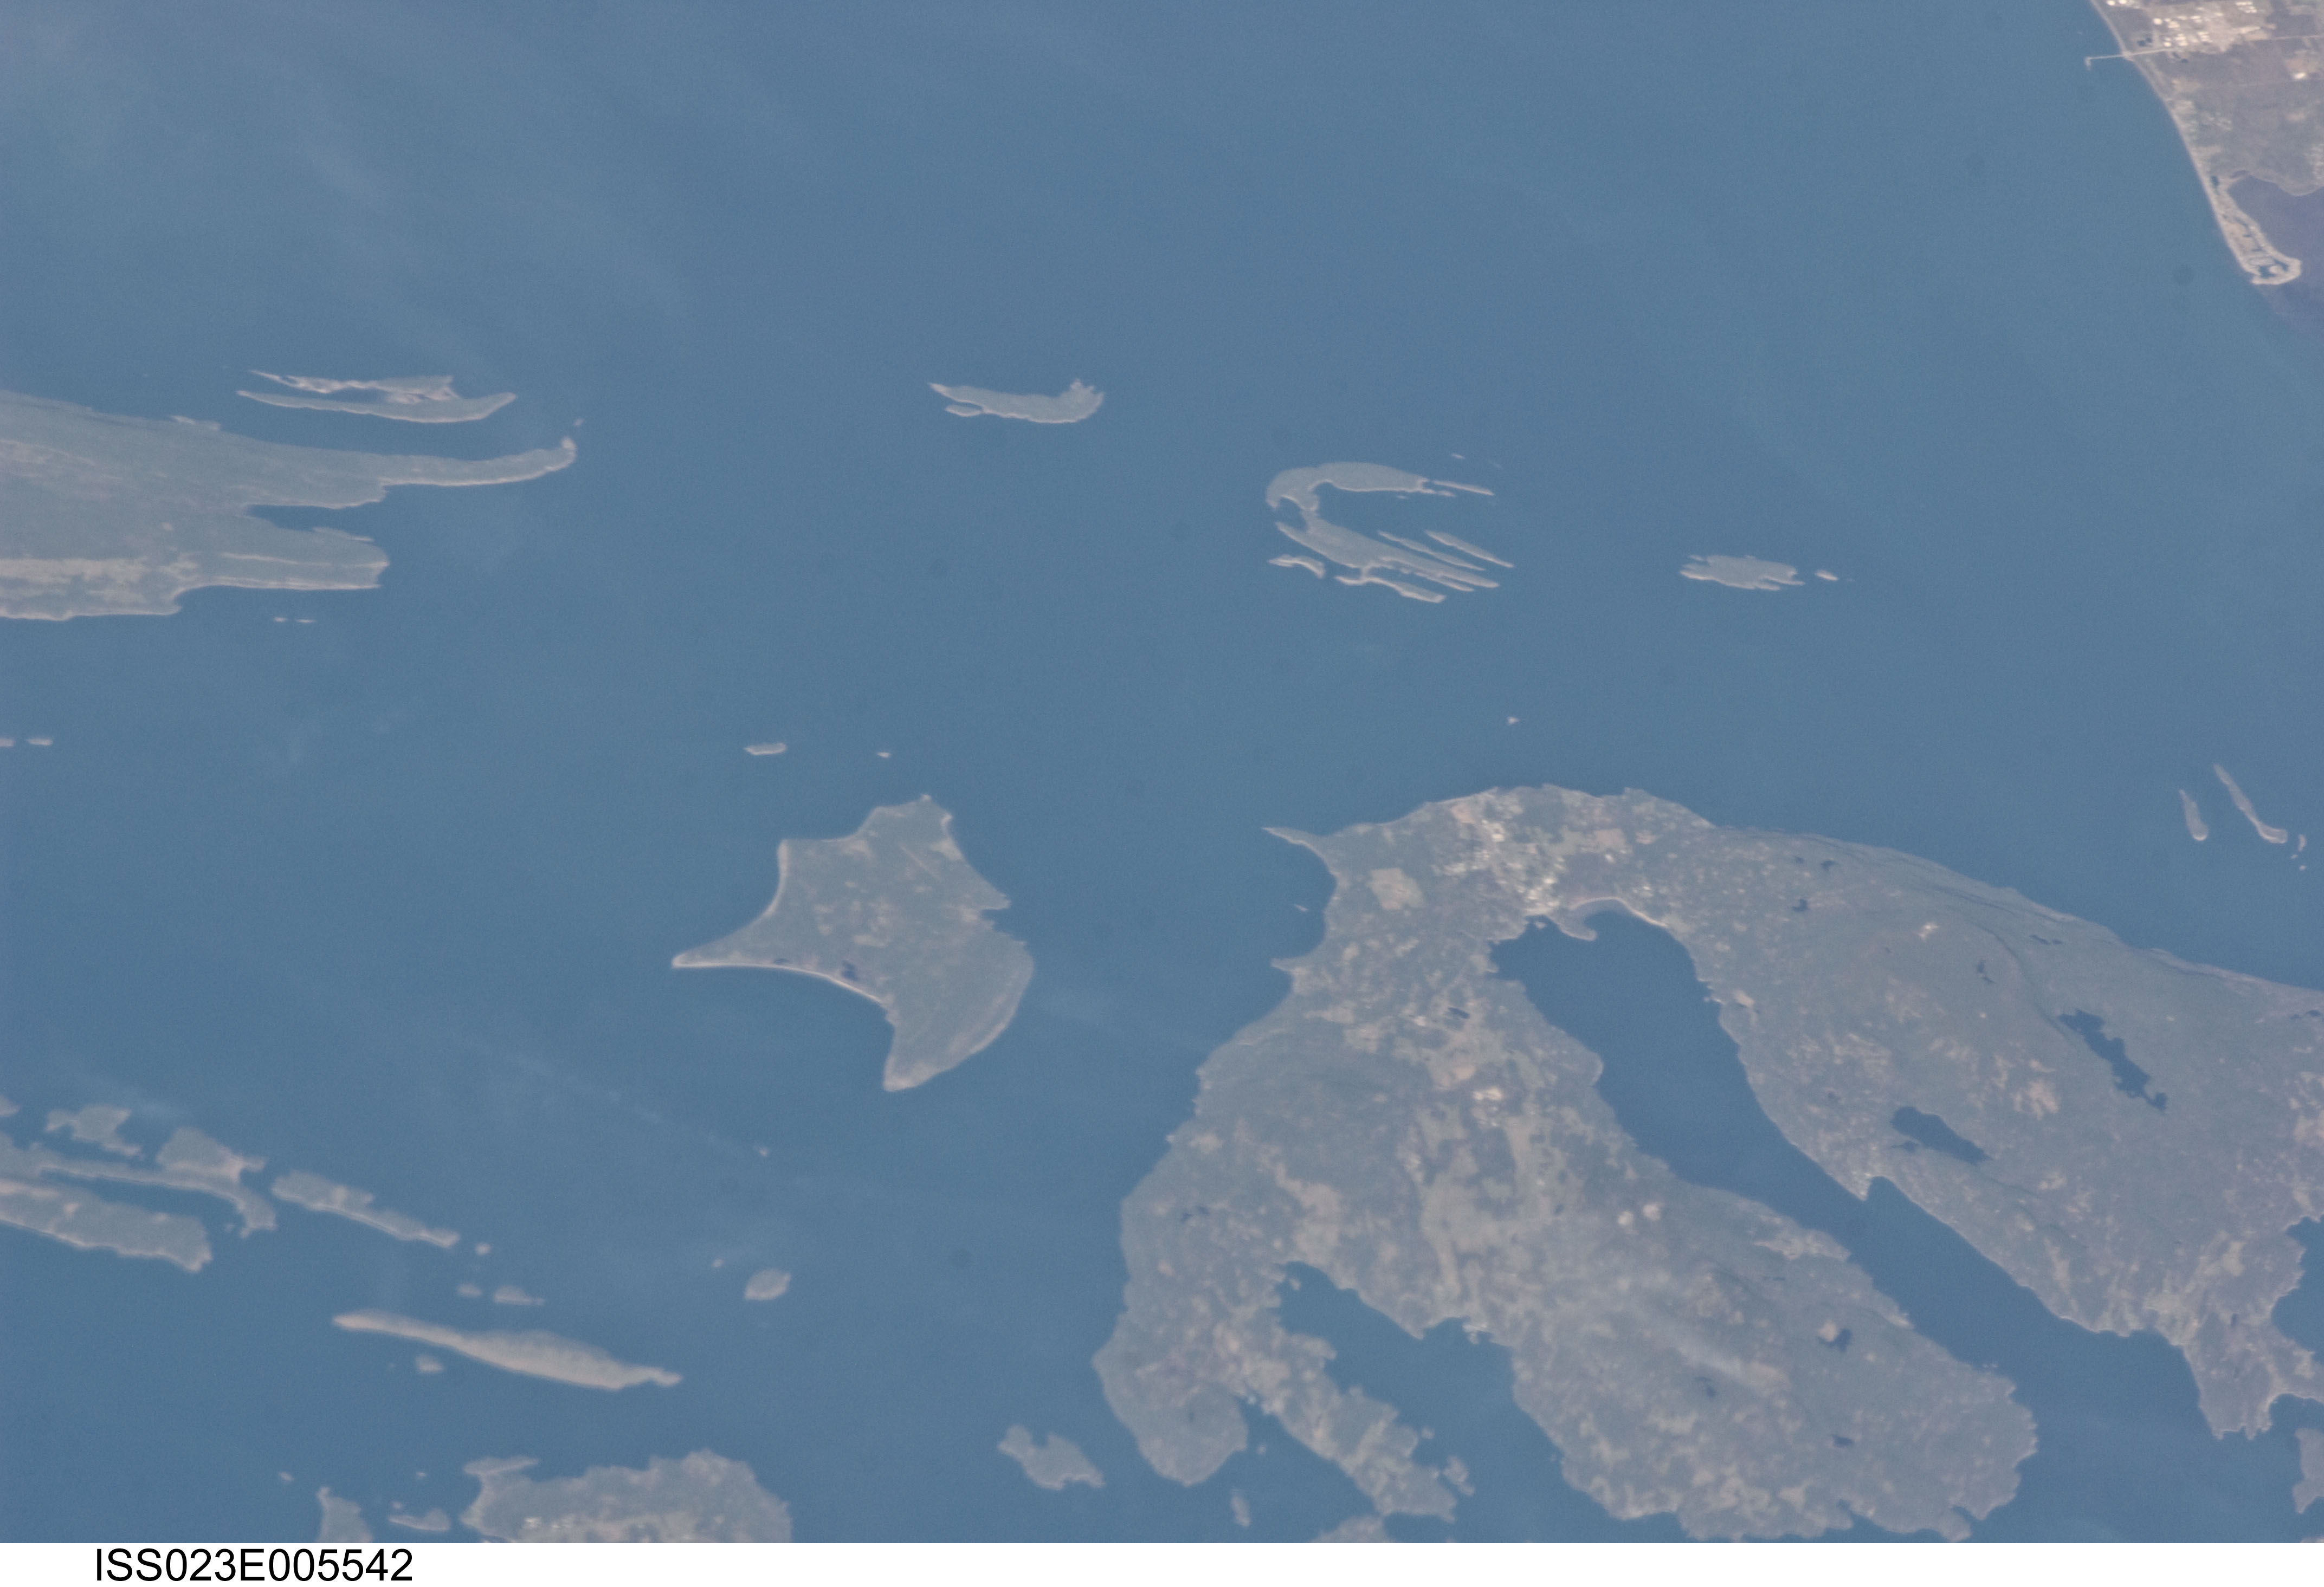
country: USA-WASHINGTON
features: FREEMAN ISLAND, WALDRON ISLAND
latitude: 48.7
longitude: -123.0
